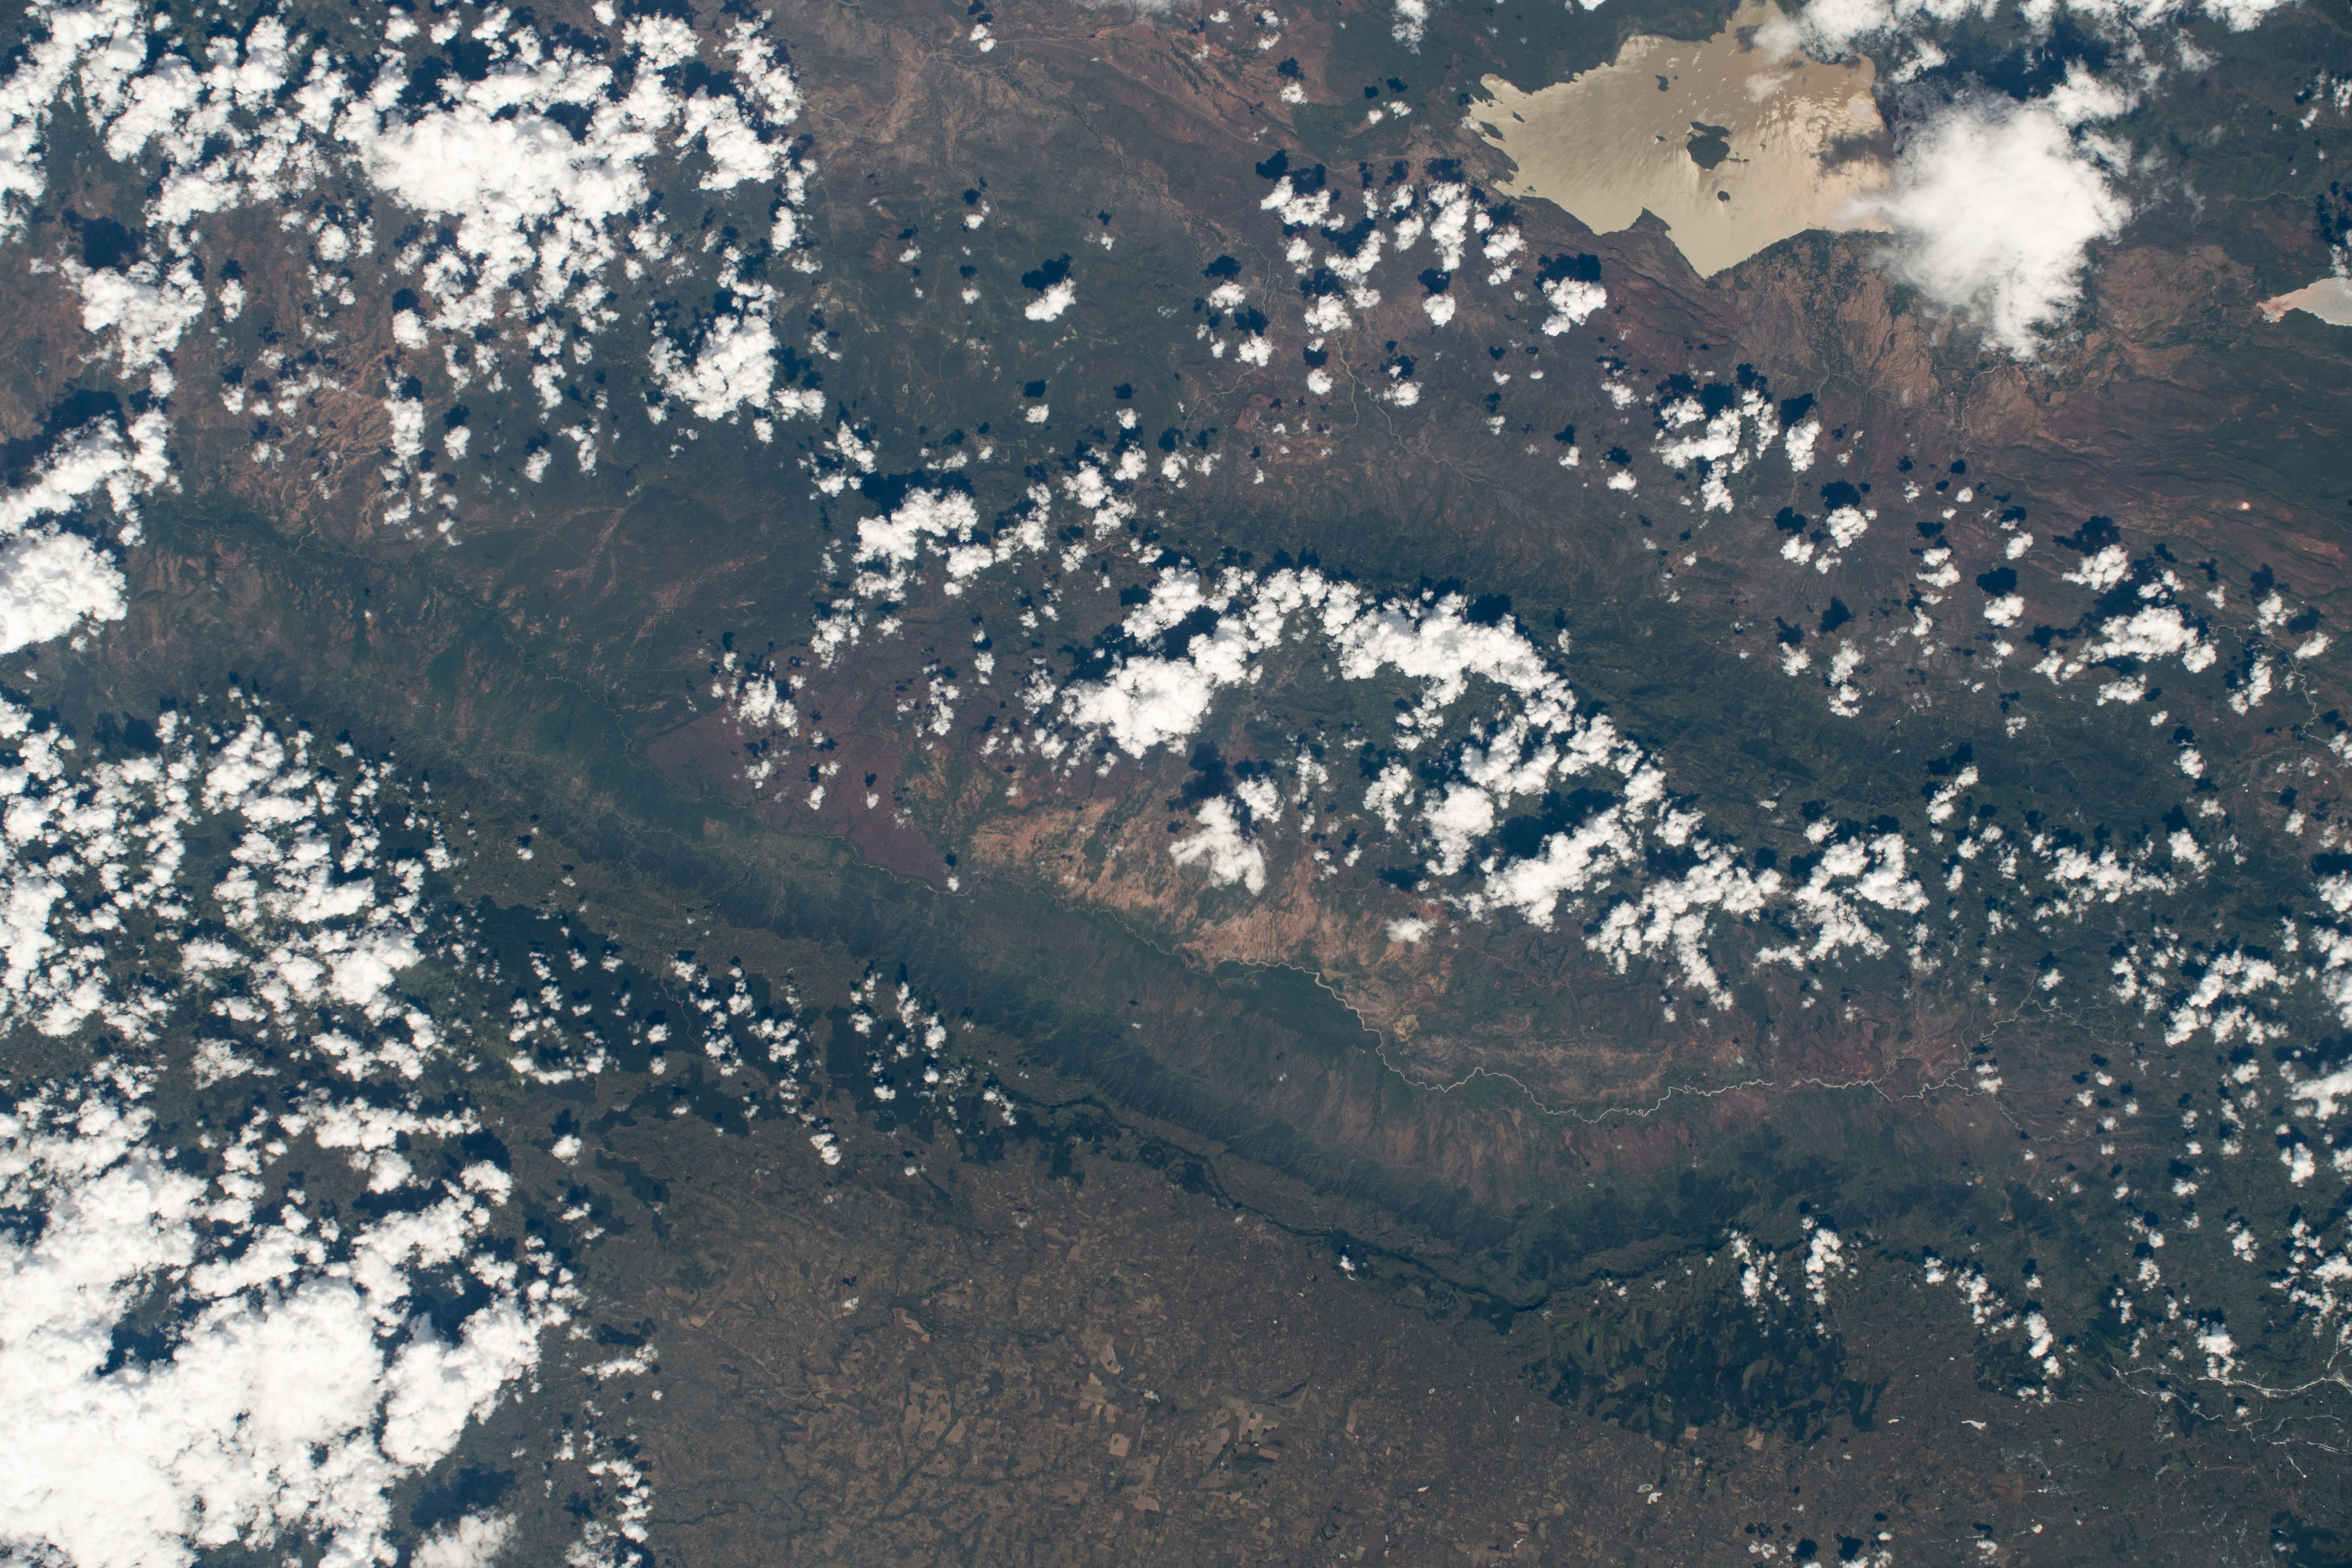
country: KENYA
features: LAKE BARINGO NATIONAL PARK, KERIO VALLEY NATIONAL PARK
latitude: 0.6
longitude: 35.9
